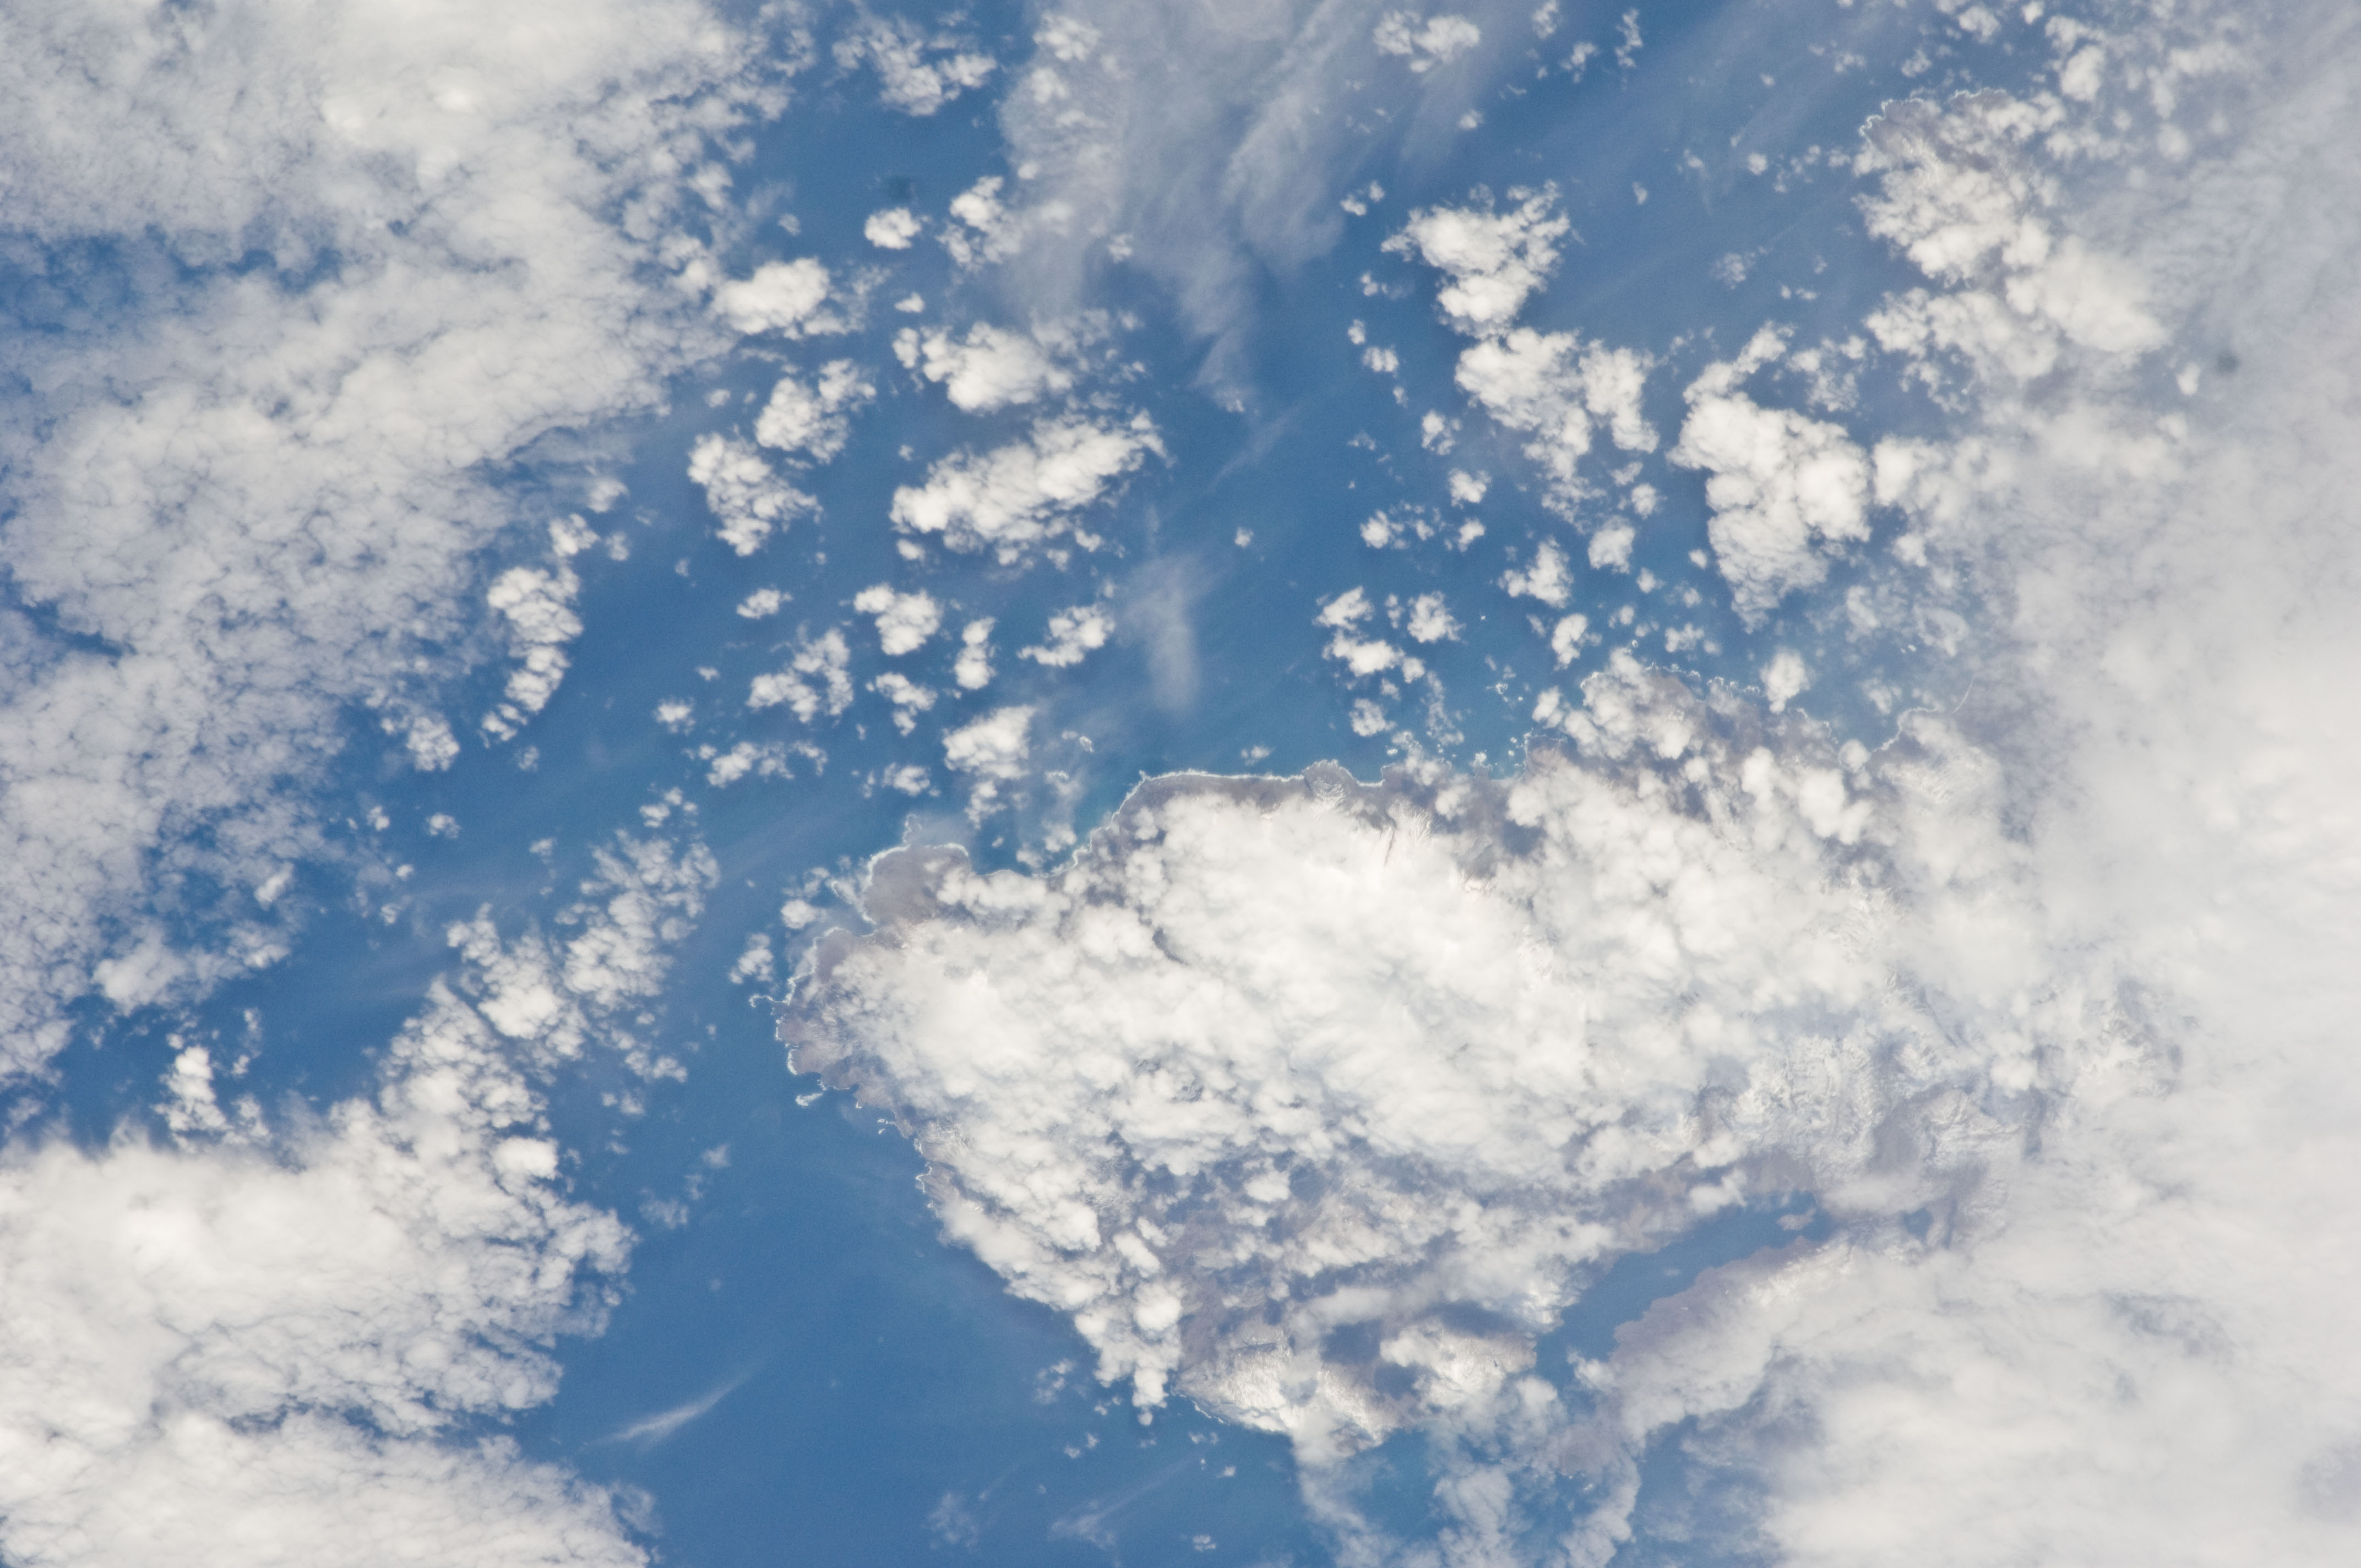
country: KERGUELEN ILES
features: RALLIER DU BATY PENINSULA, MTS., SNOW
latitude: -49.6
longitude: 68.9
